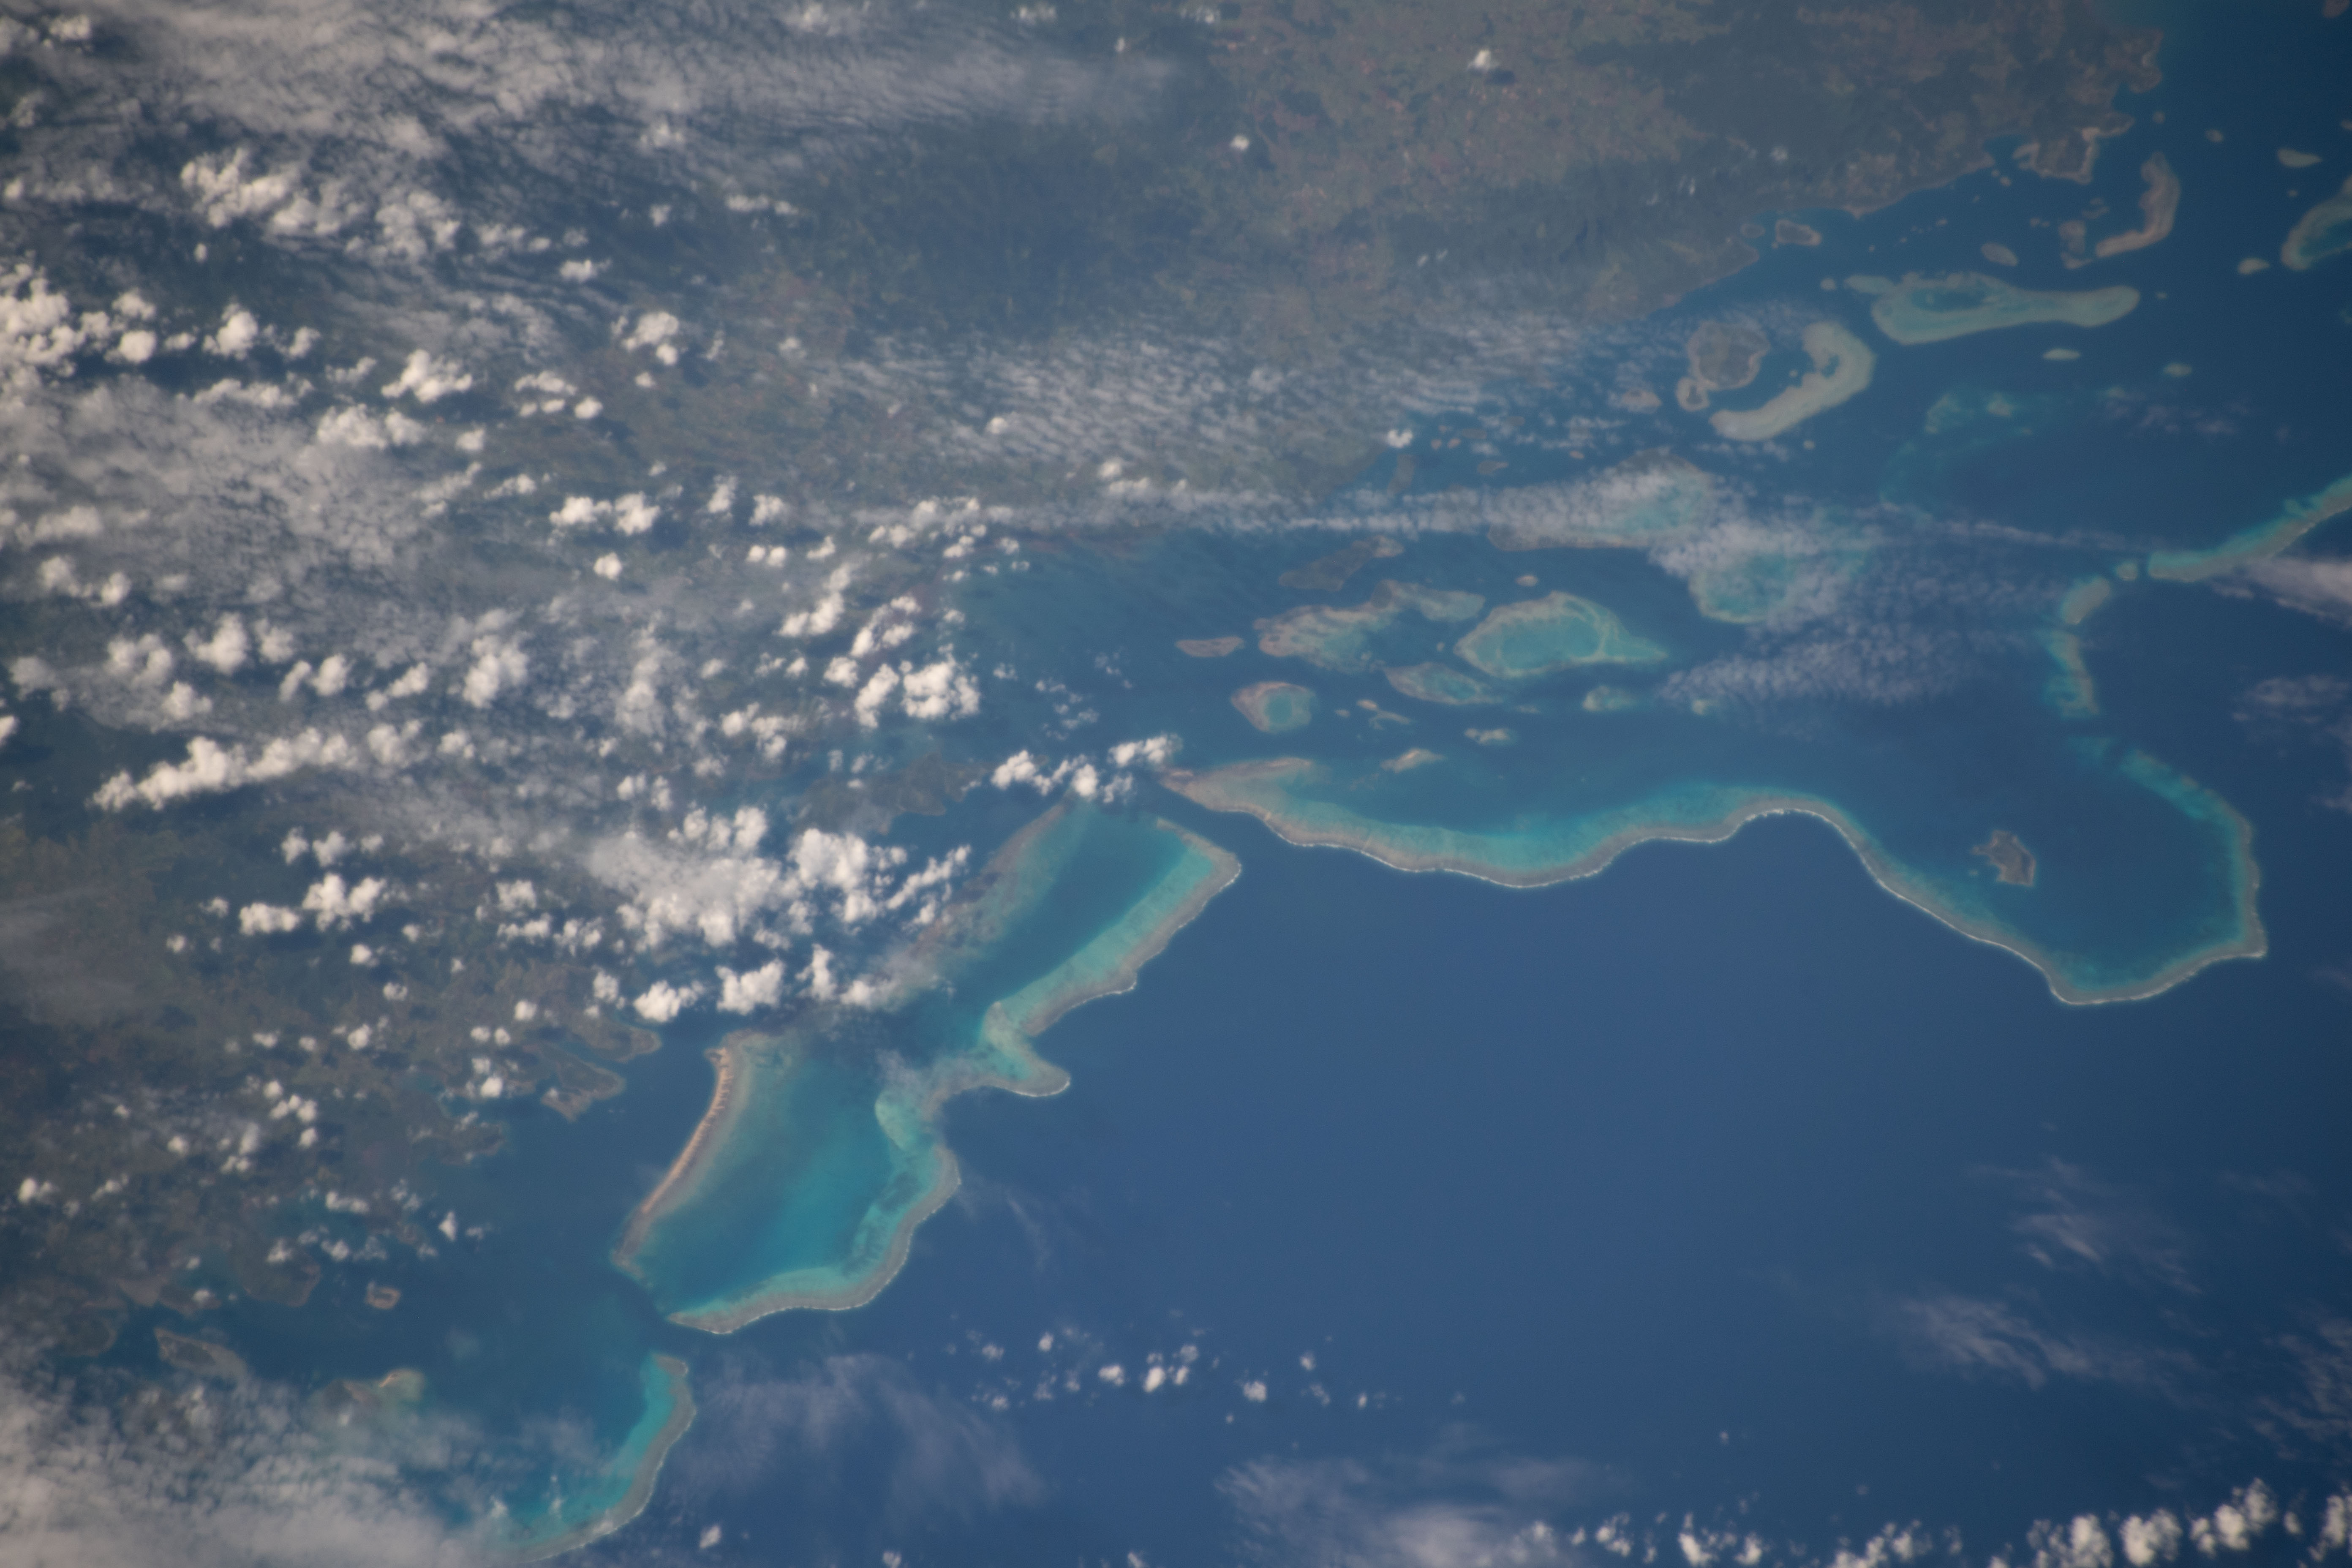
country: FIJI ISLANDS
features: FIJI, NORTHERN DIVISION, VANUA LEVU, ARCHIPELAGO
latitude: -16.3
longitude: 179.3
